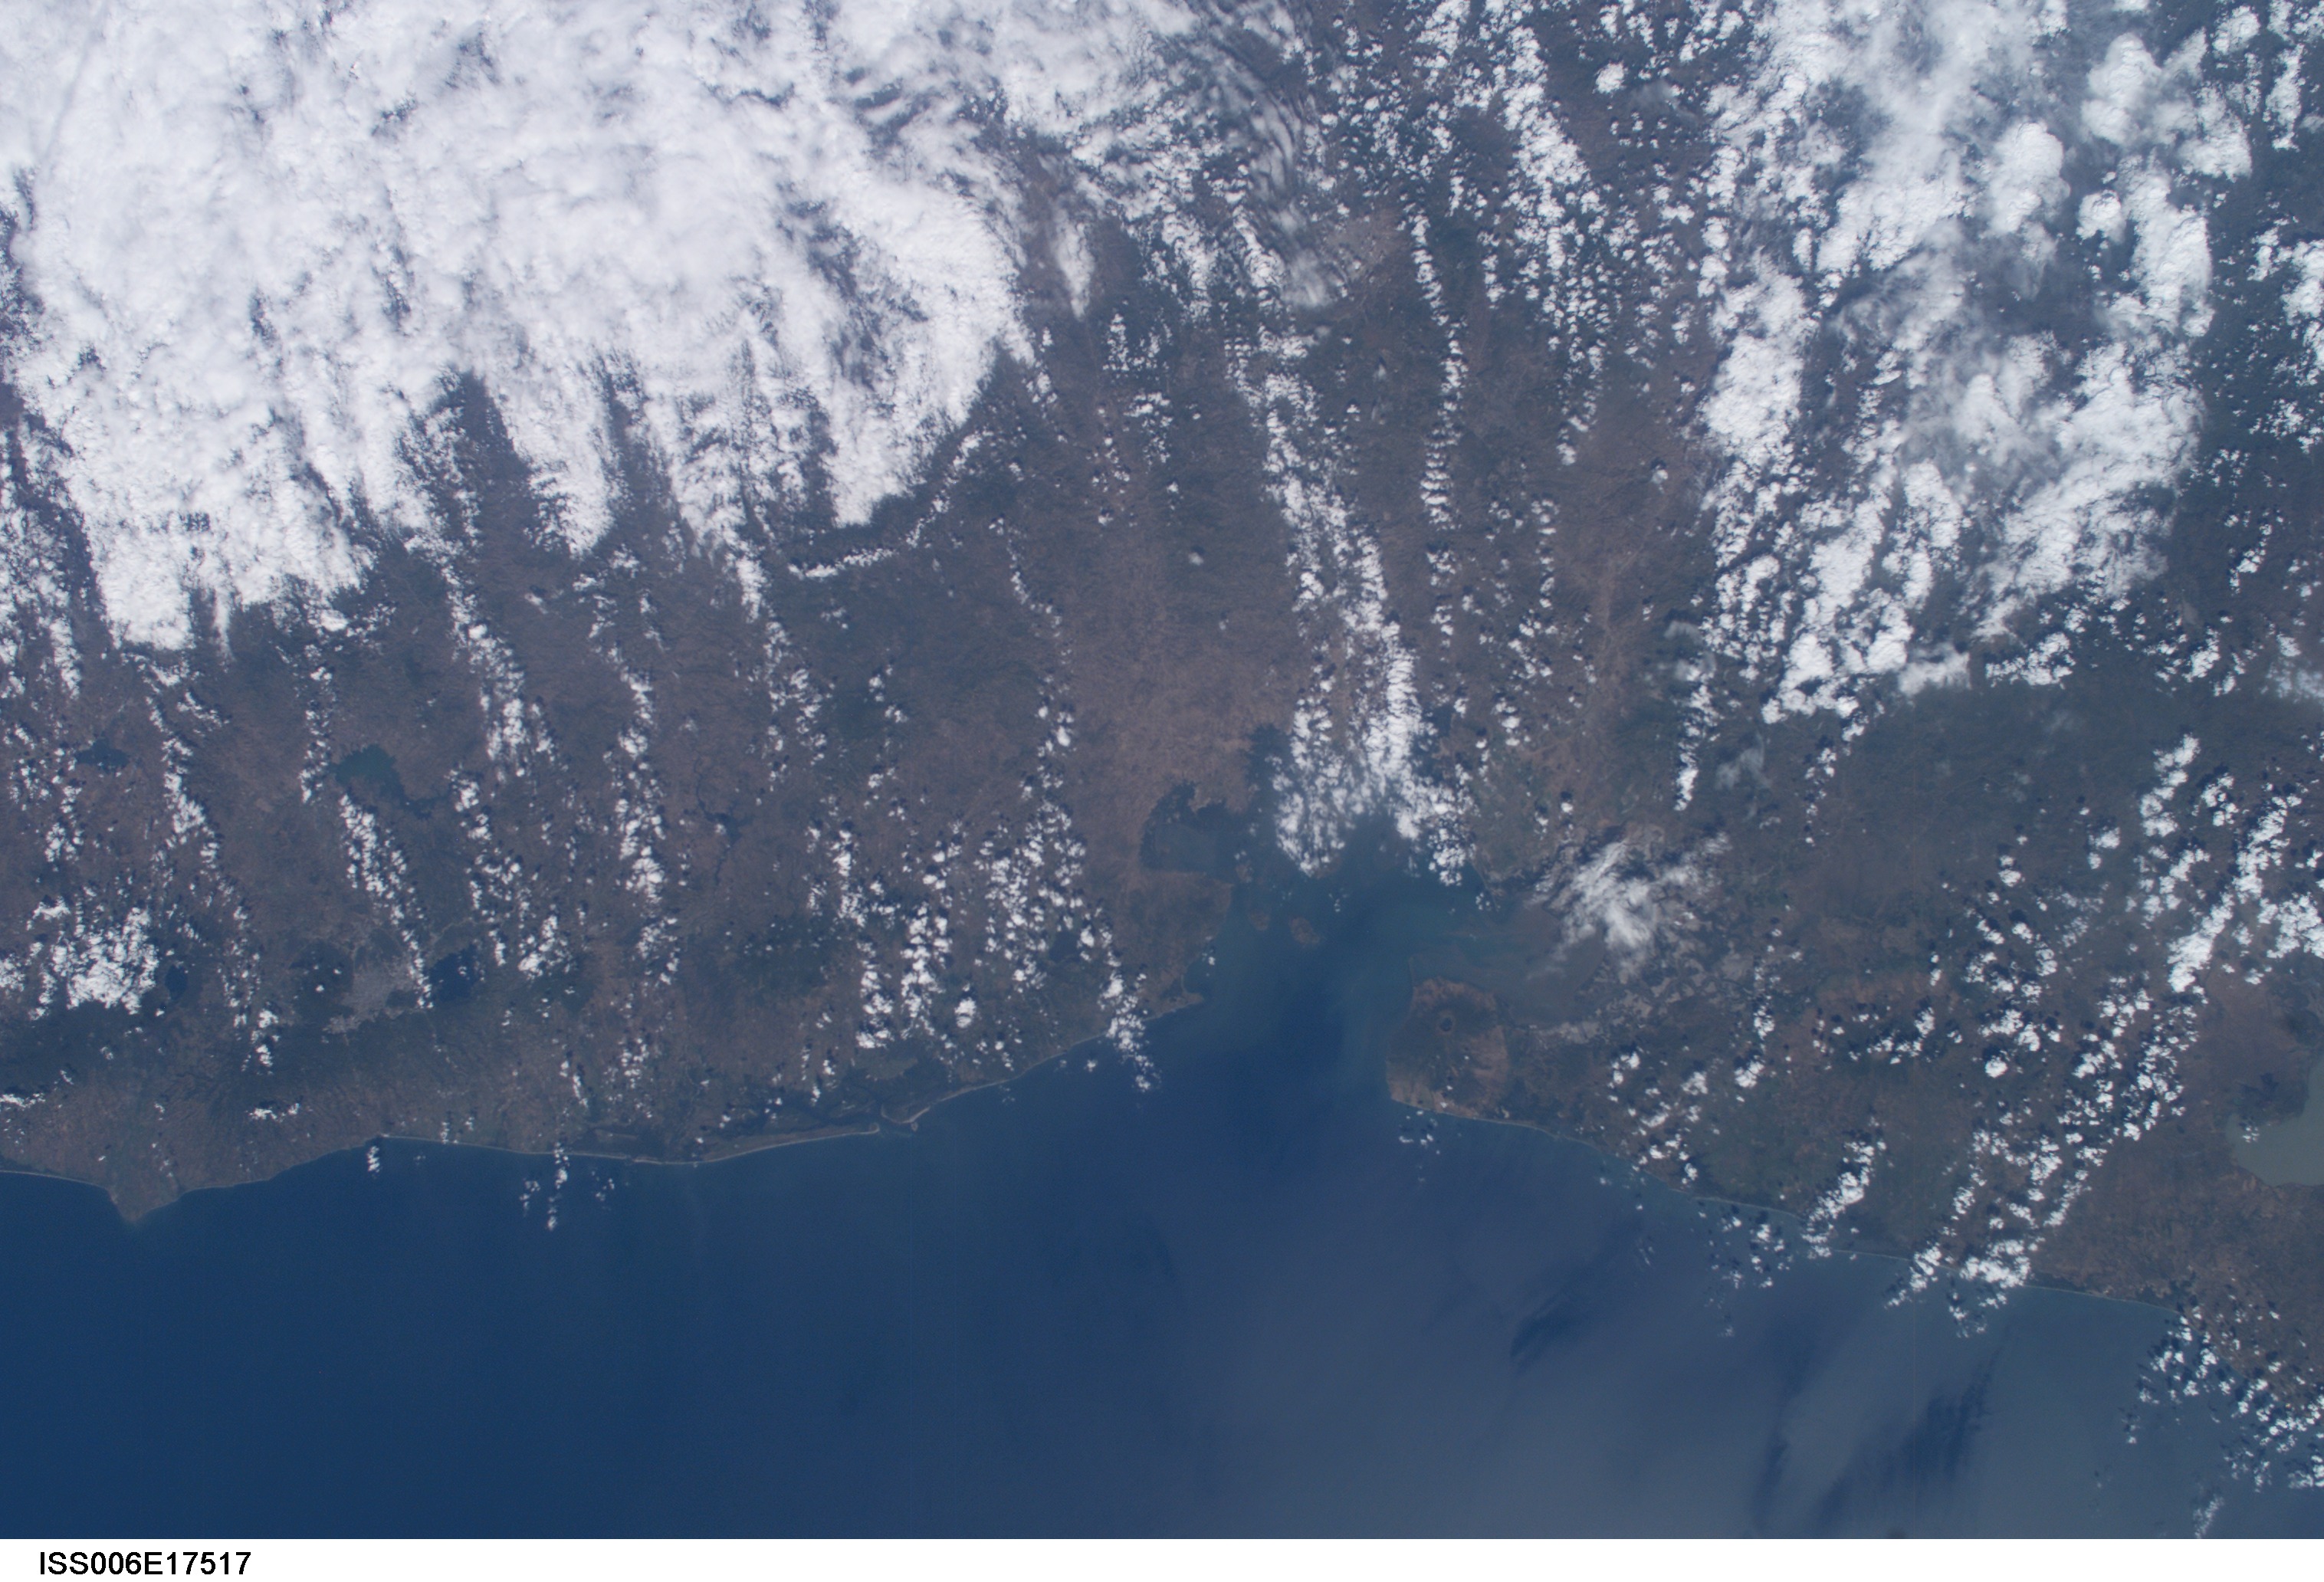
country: EL SALVADOR
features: FONSECA GULF, COAST
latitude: 13.5
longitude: -88.0
